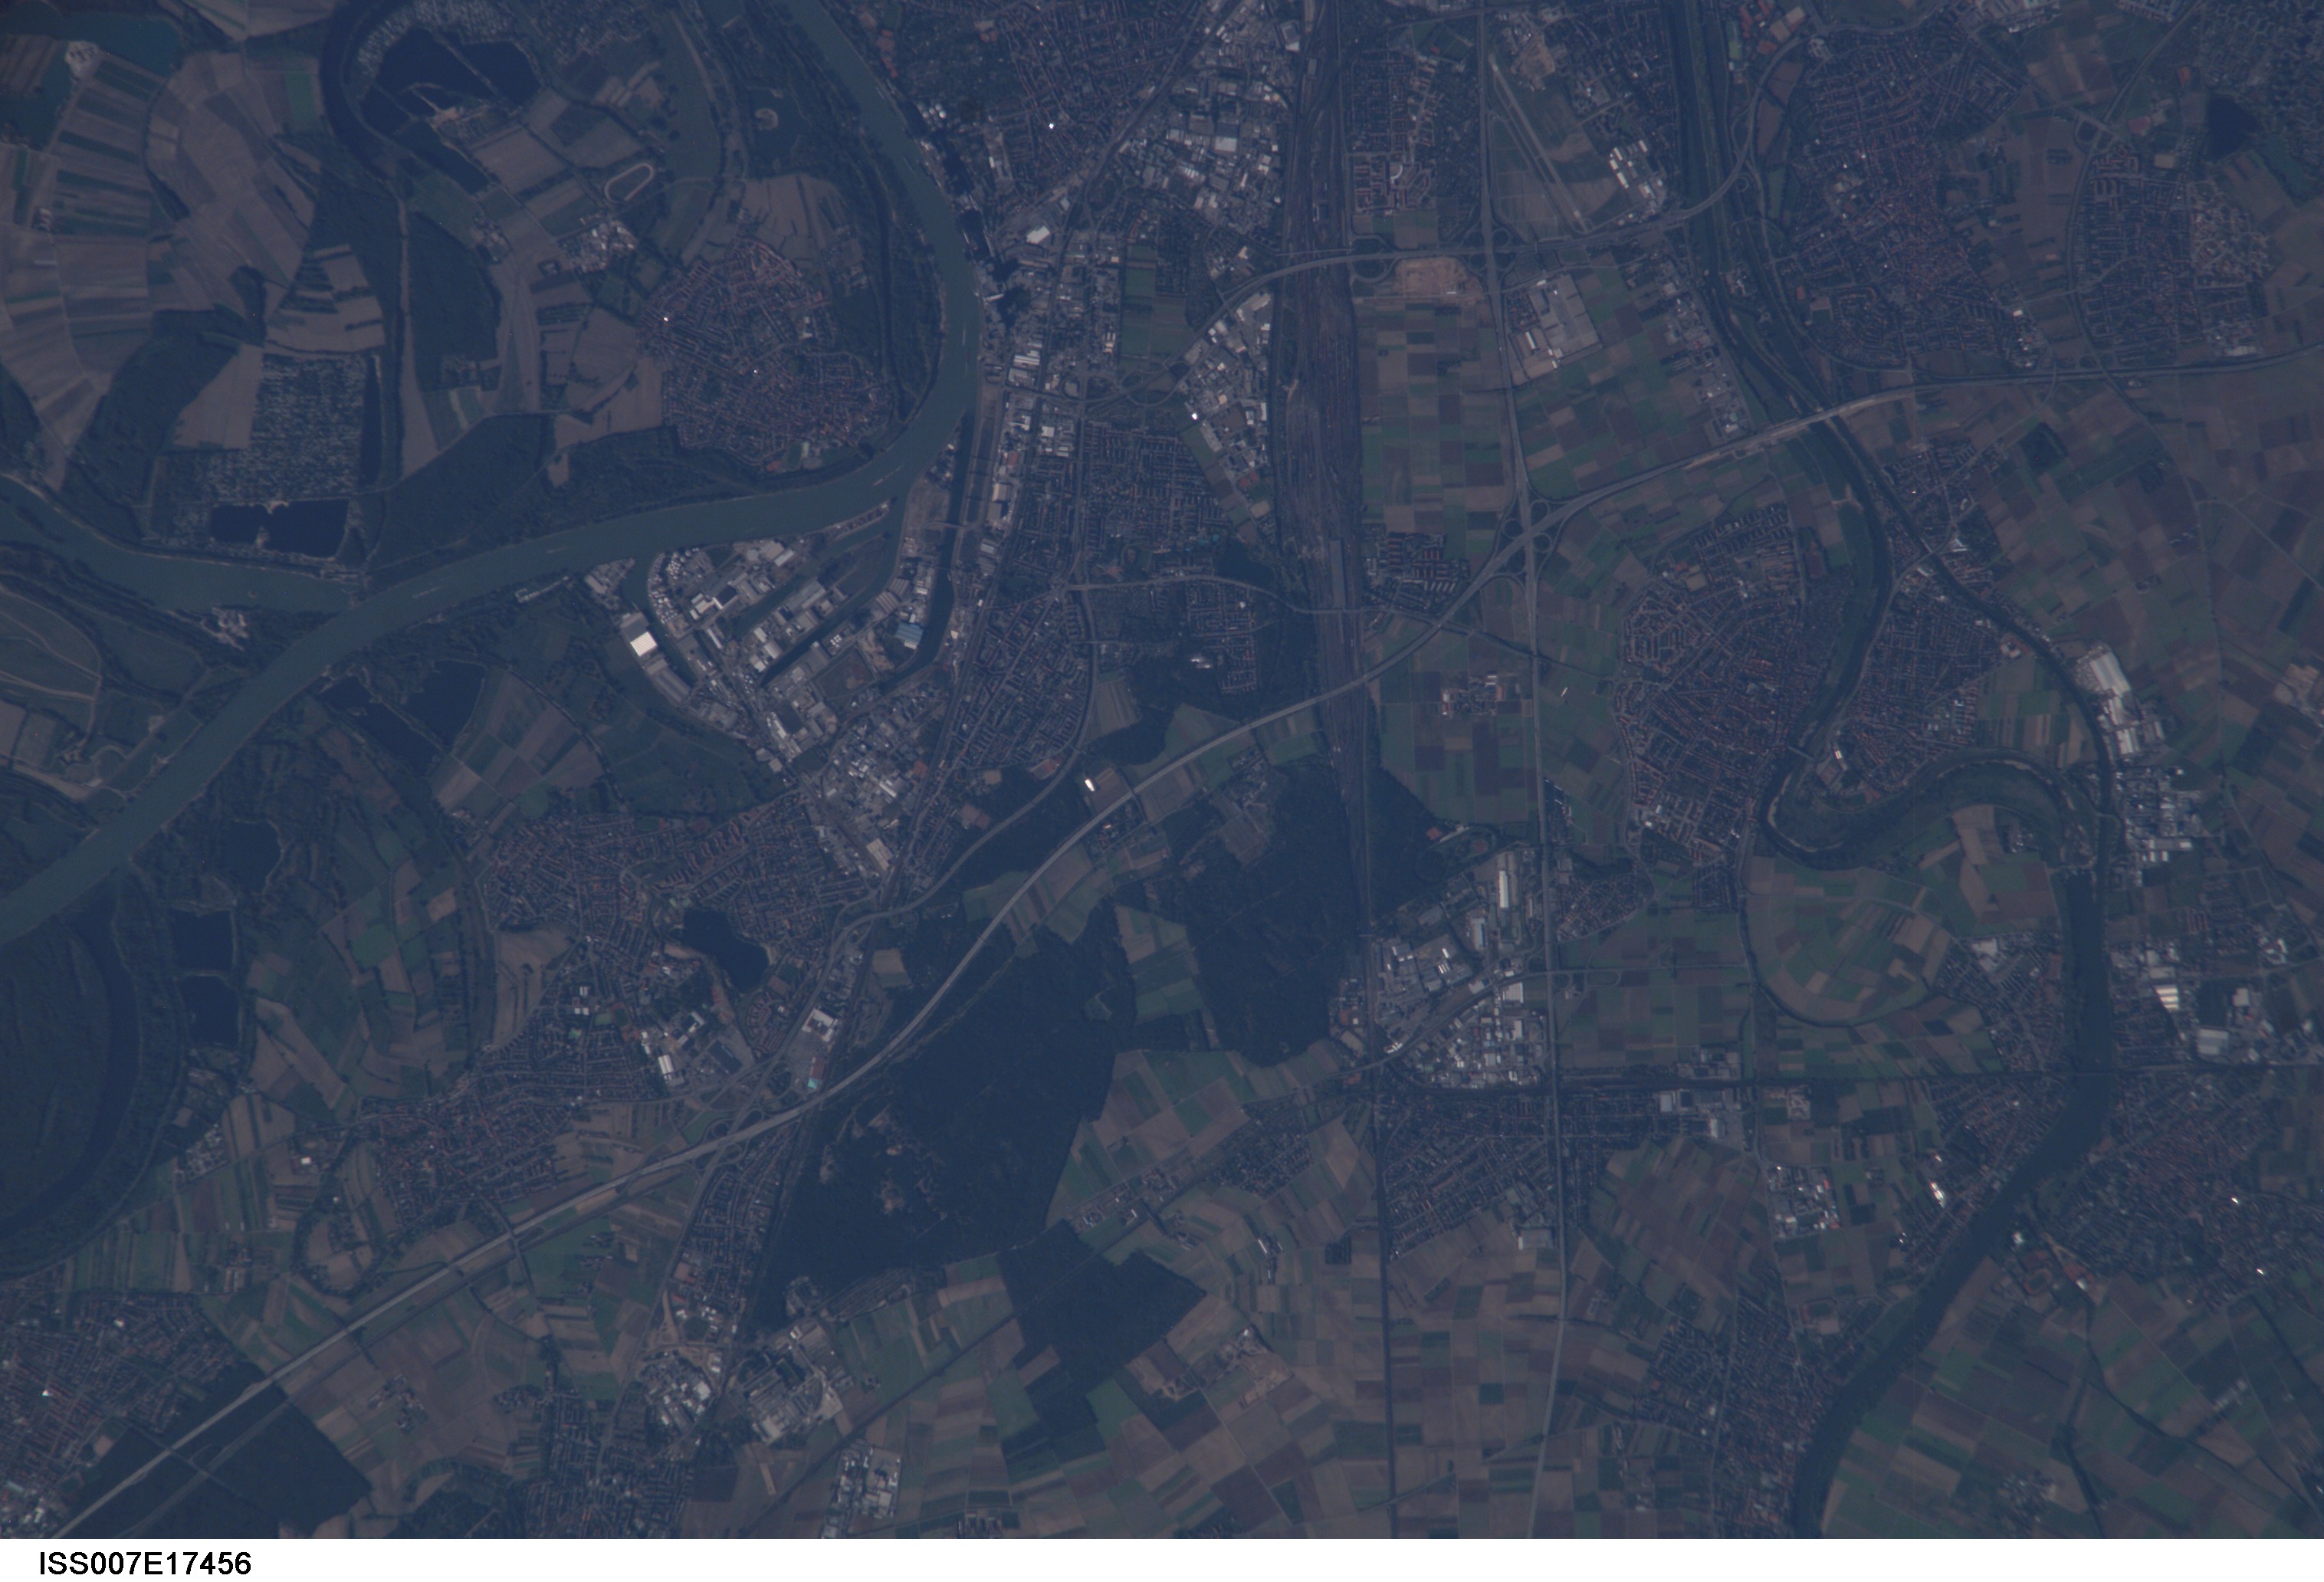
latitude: 49.4
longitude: 8.4
